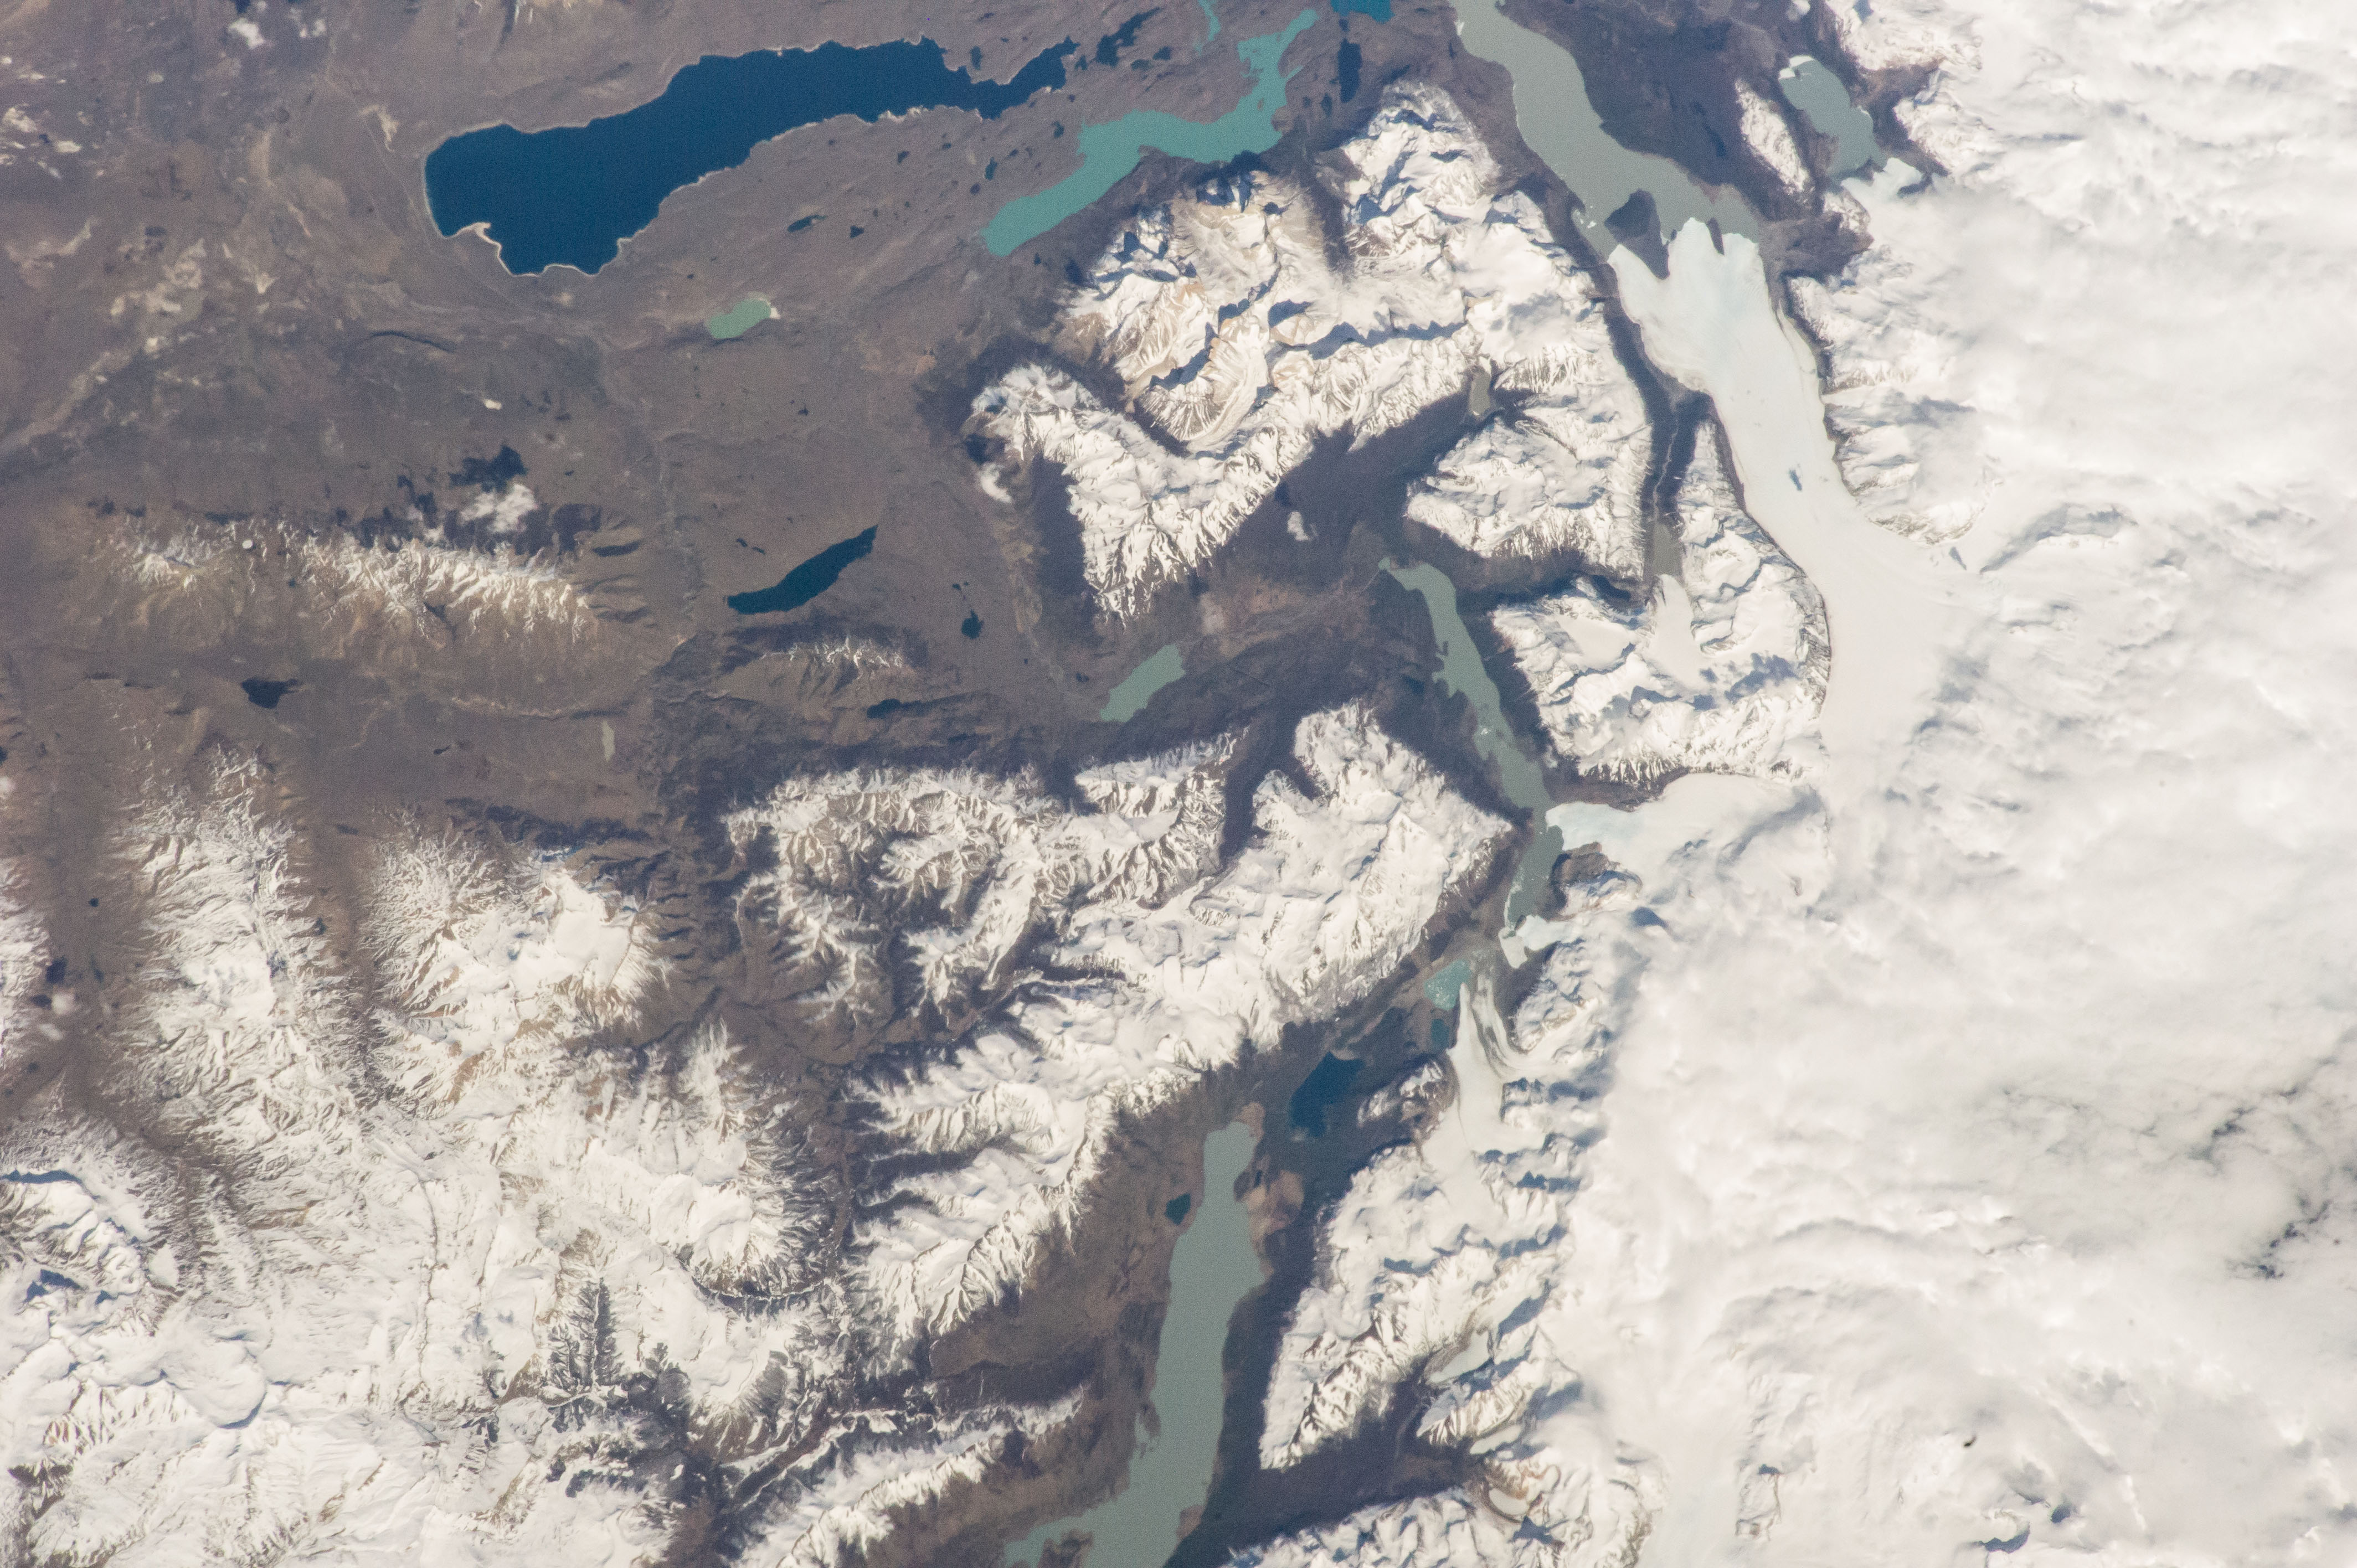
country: CHILE
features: TORRES DEL PAINE NATIONAL PRK.
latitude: -50.8
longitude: -73.0
